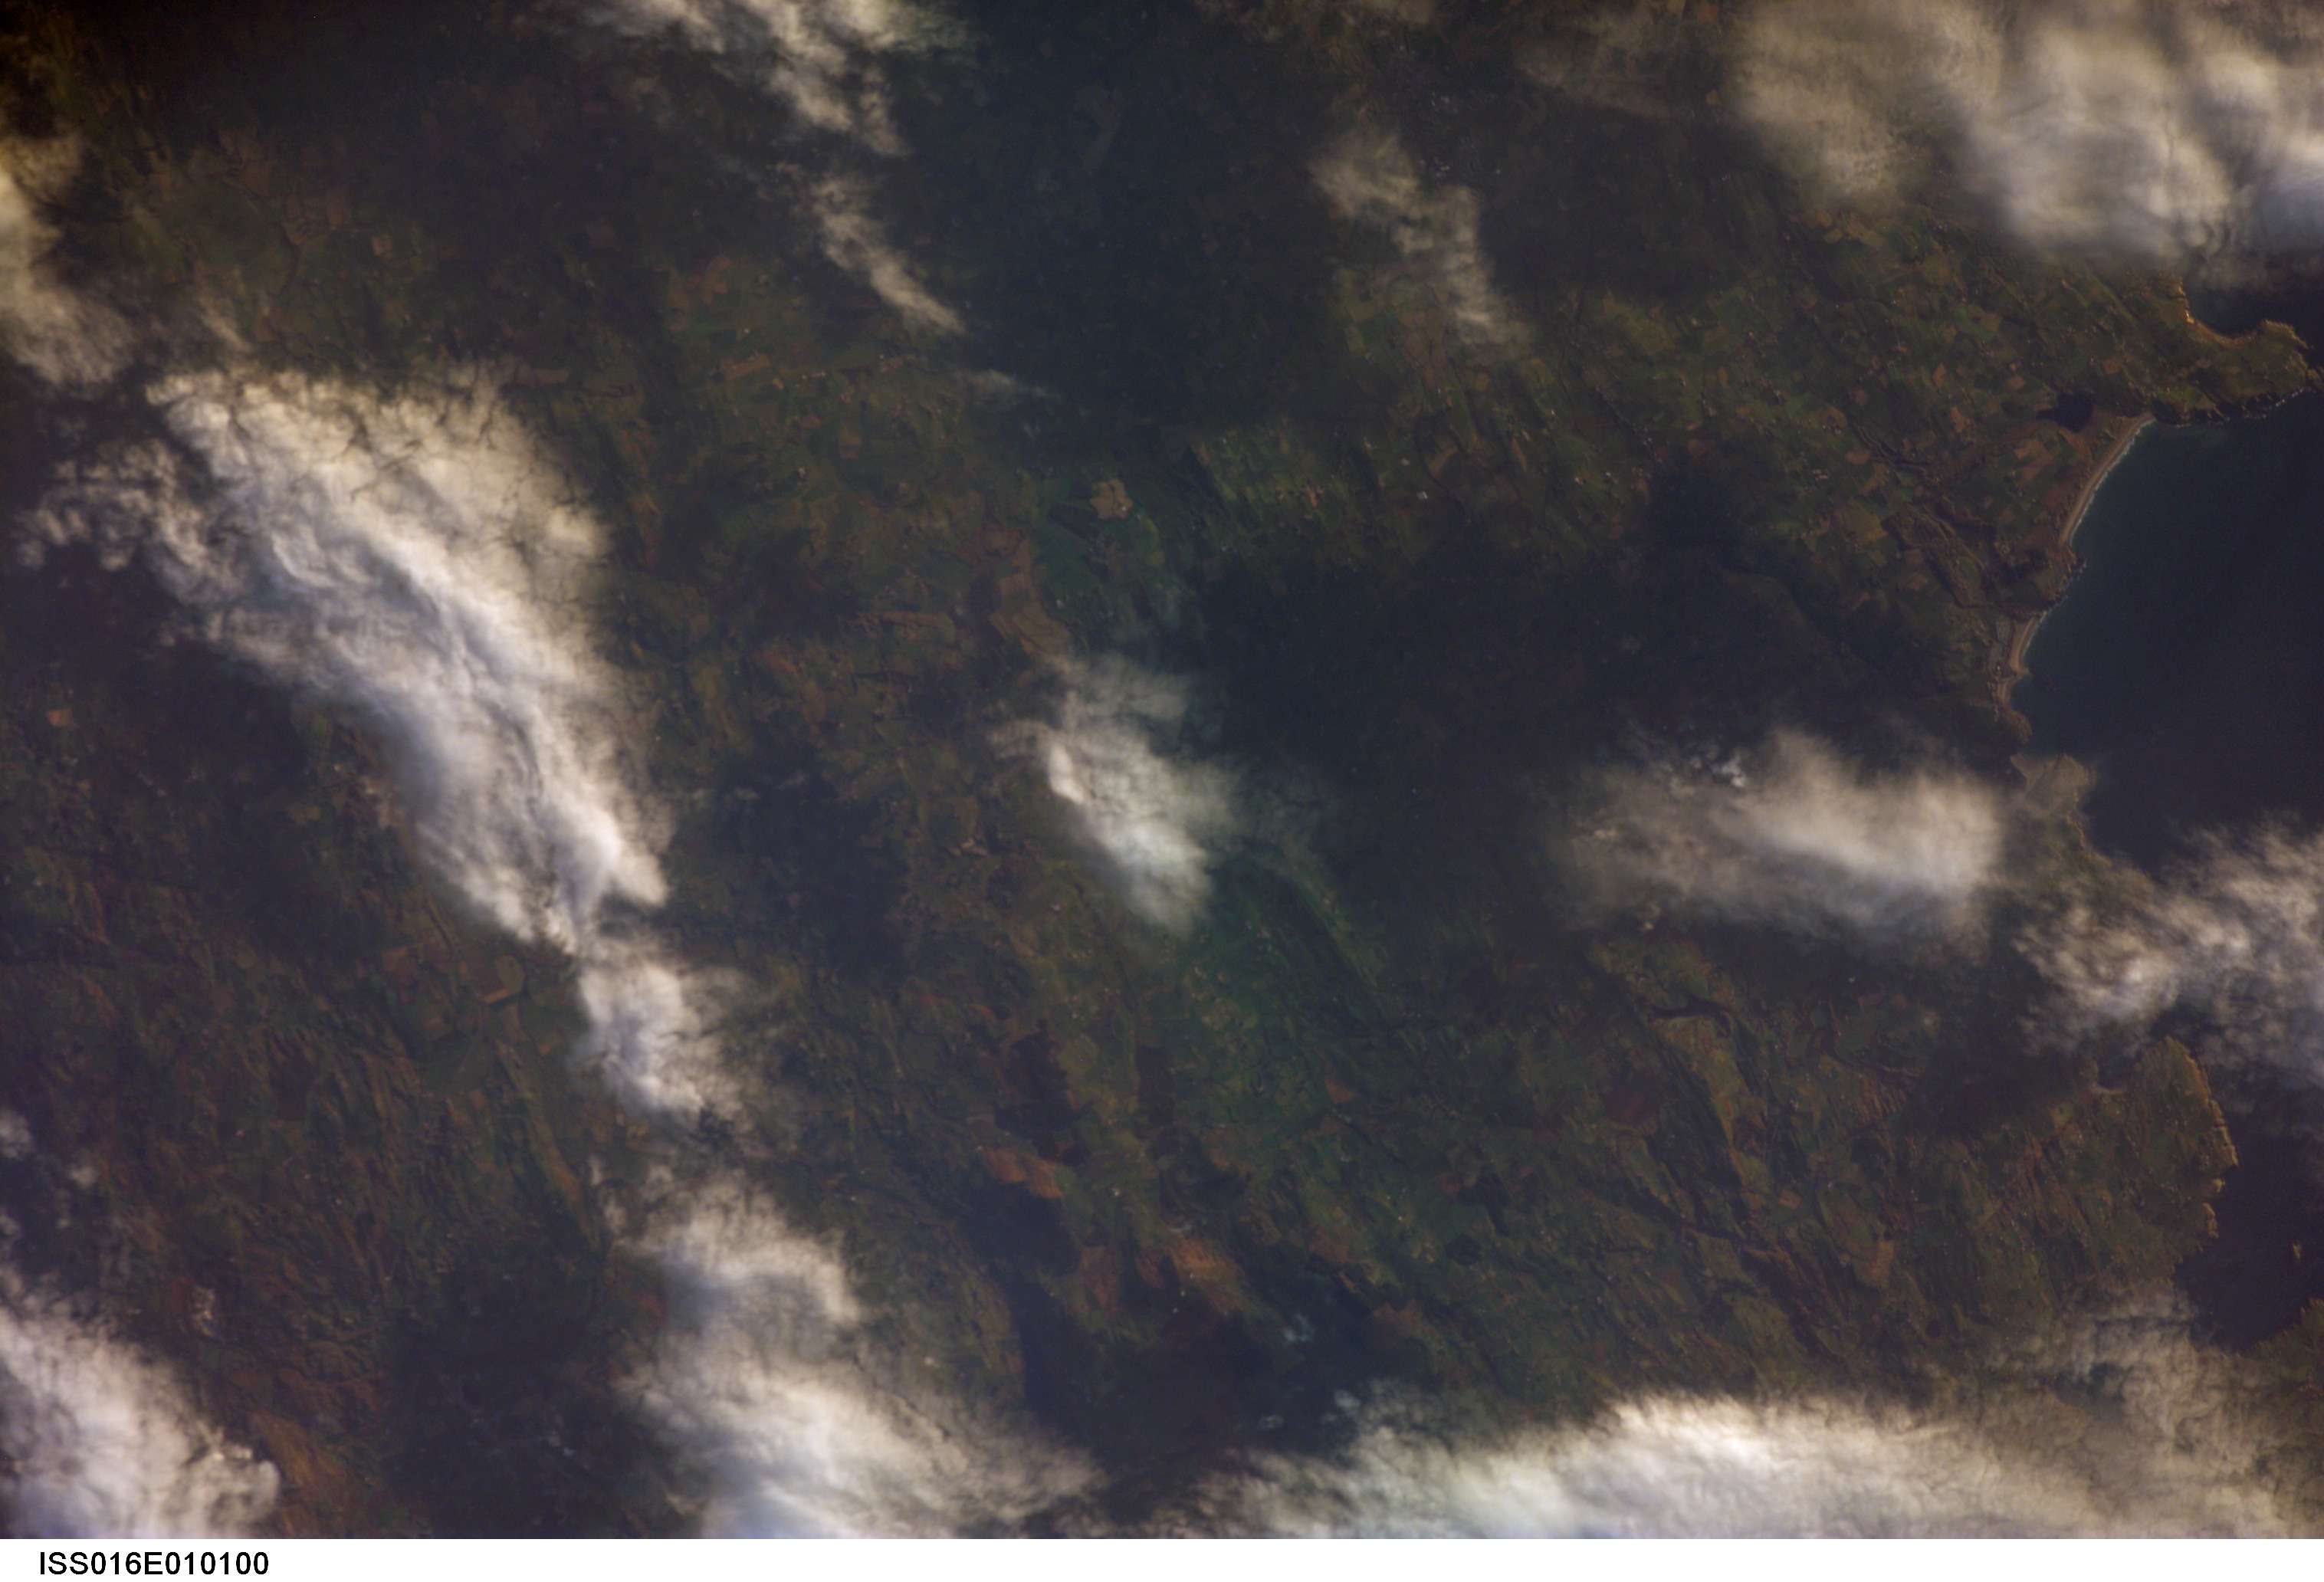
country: IRELAND
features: AREA N. OF GALLEY HEAD, COAST
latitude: 51.6
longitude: -9.0
